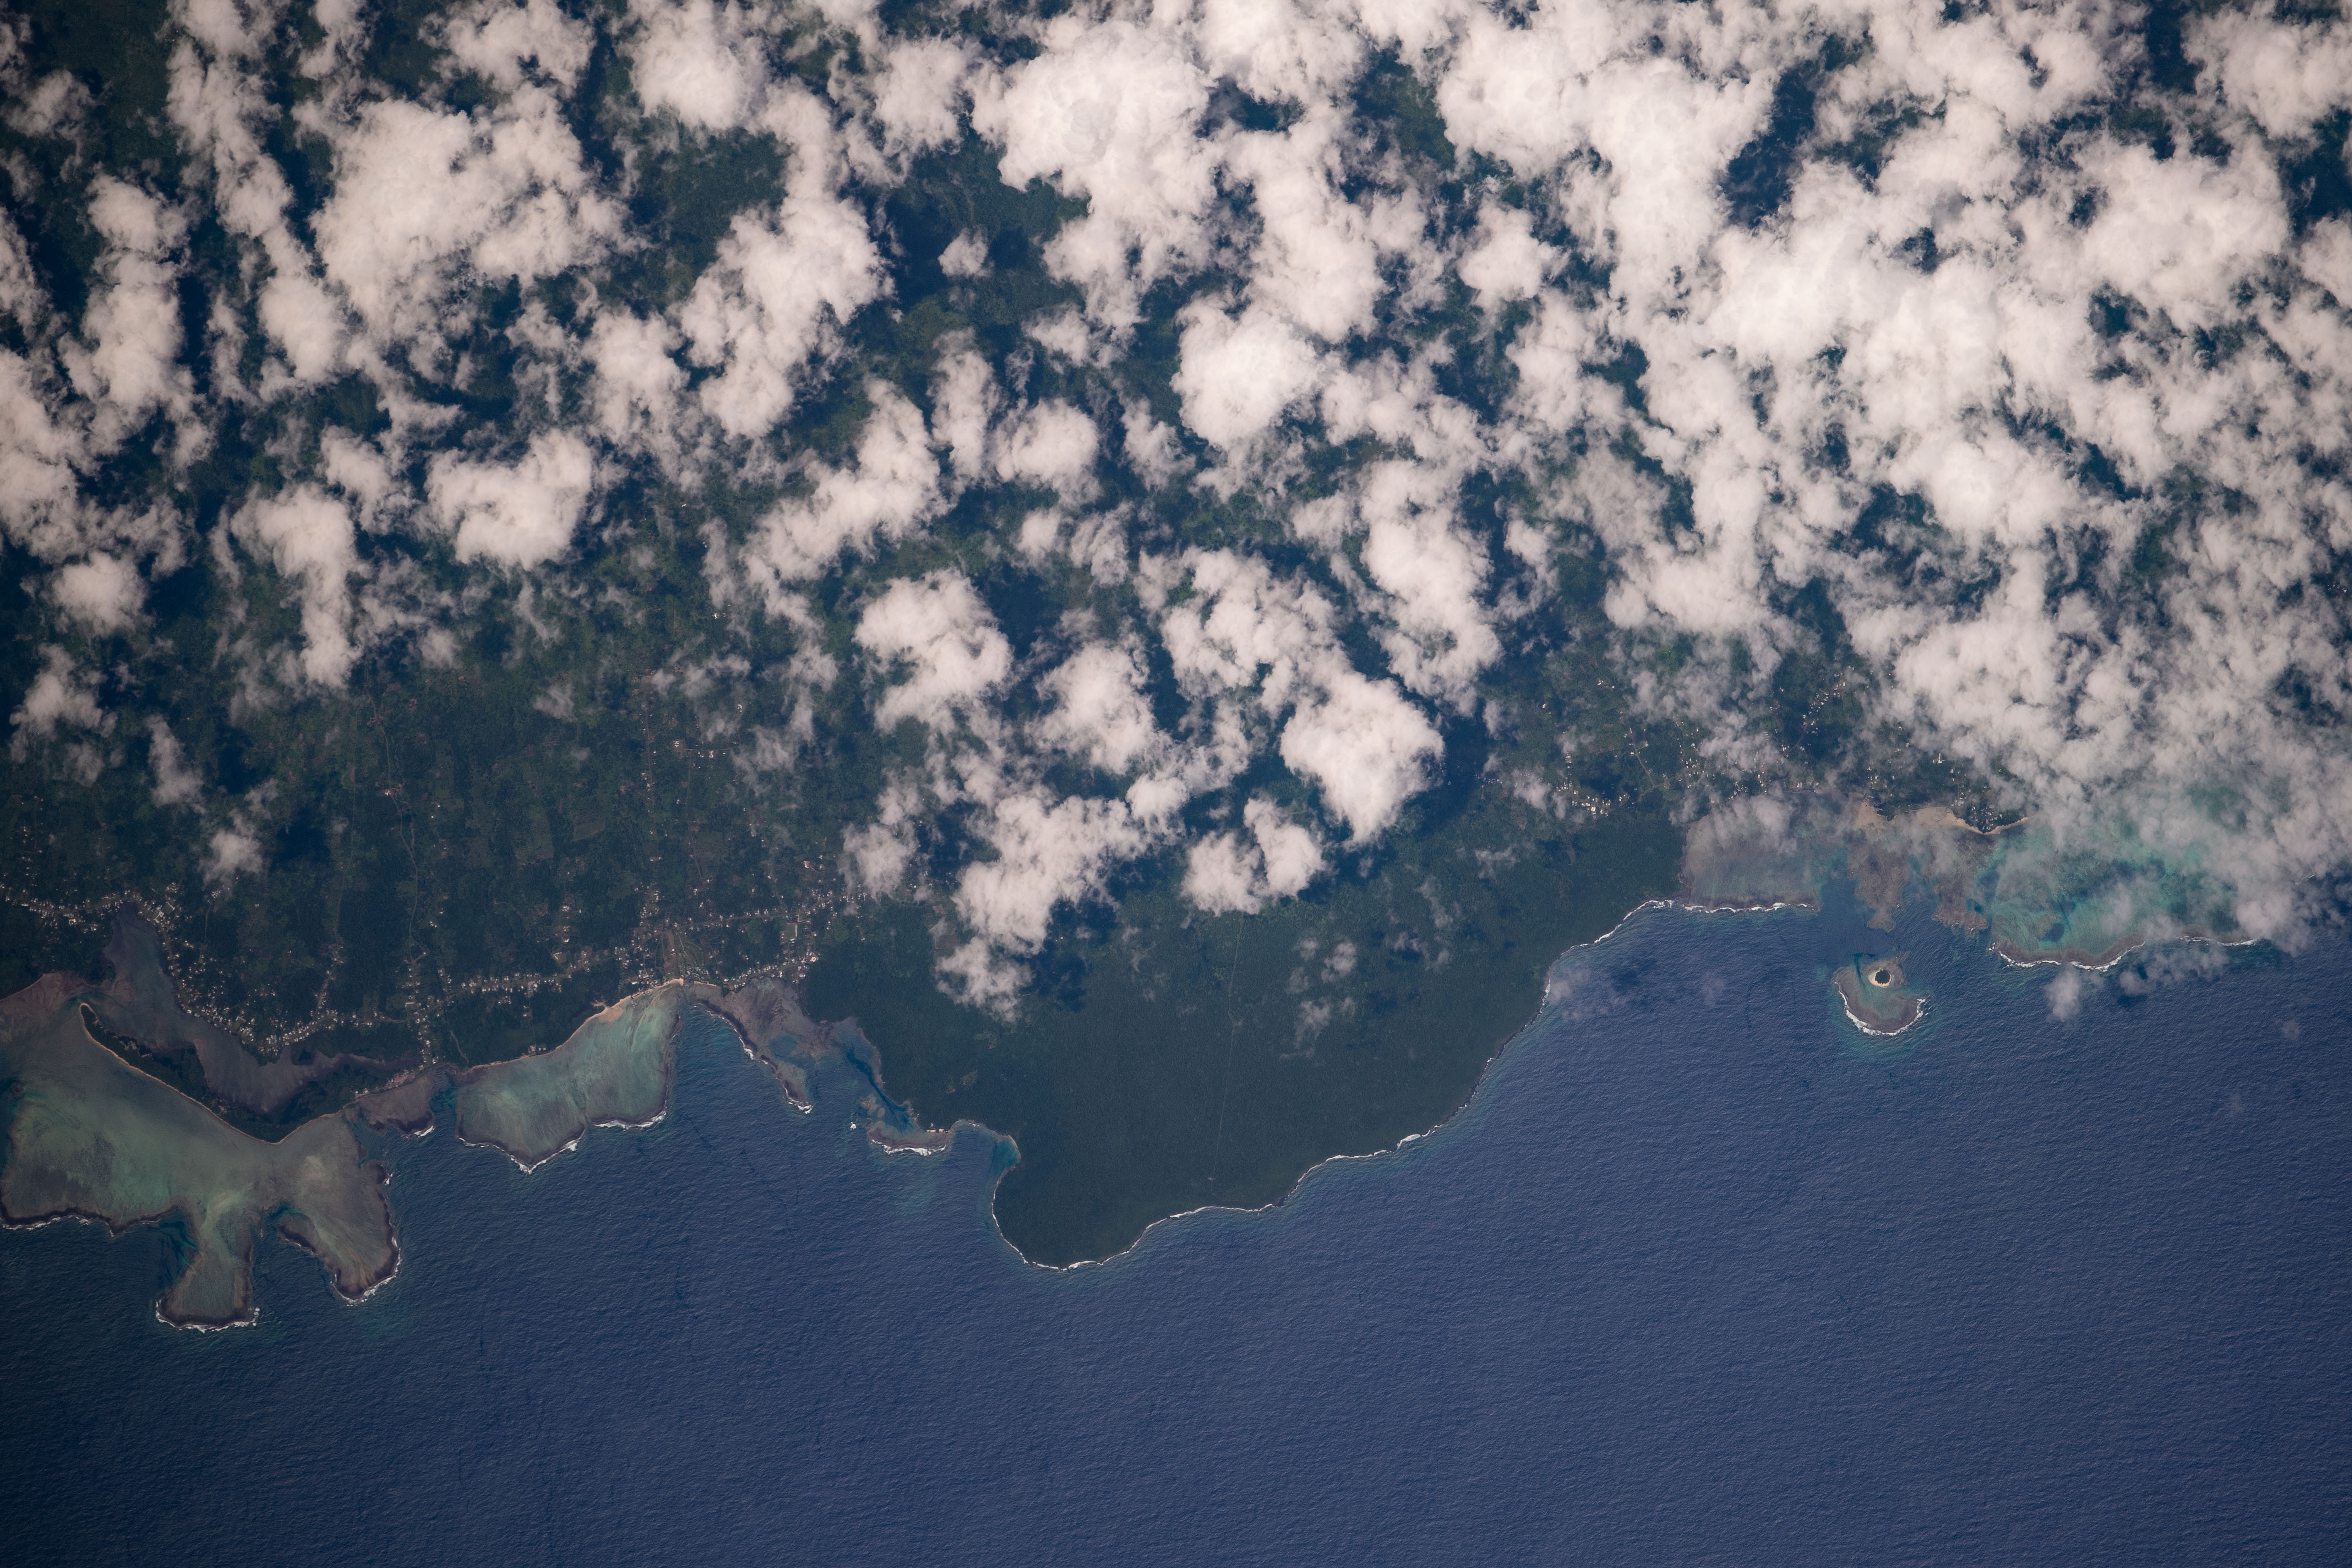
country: SAMOA ISLANDS
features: SAMOA, UPOLU, O LE PUPU-PUE NATIONAL PARK MA TREE CARPARK
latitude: -14.0
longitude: -171.7
